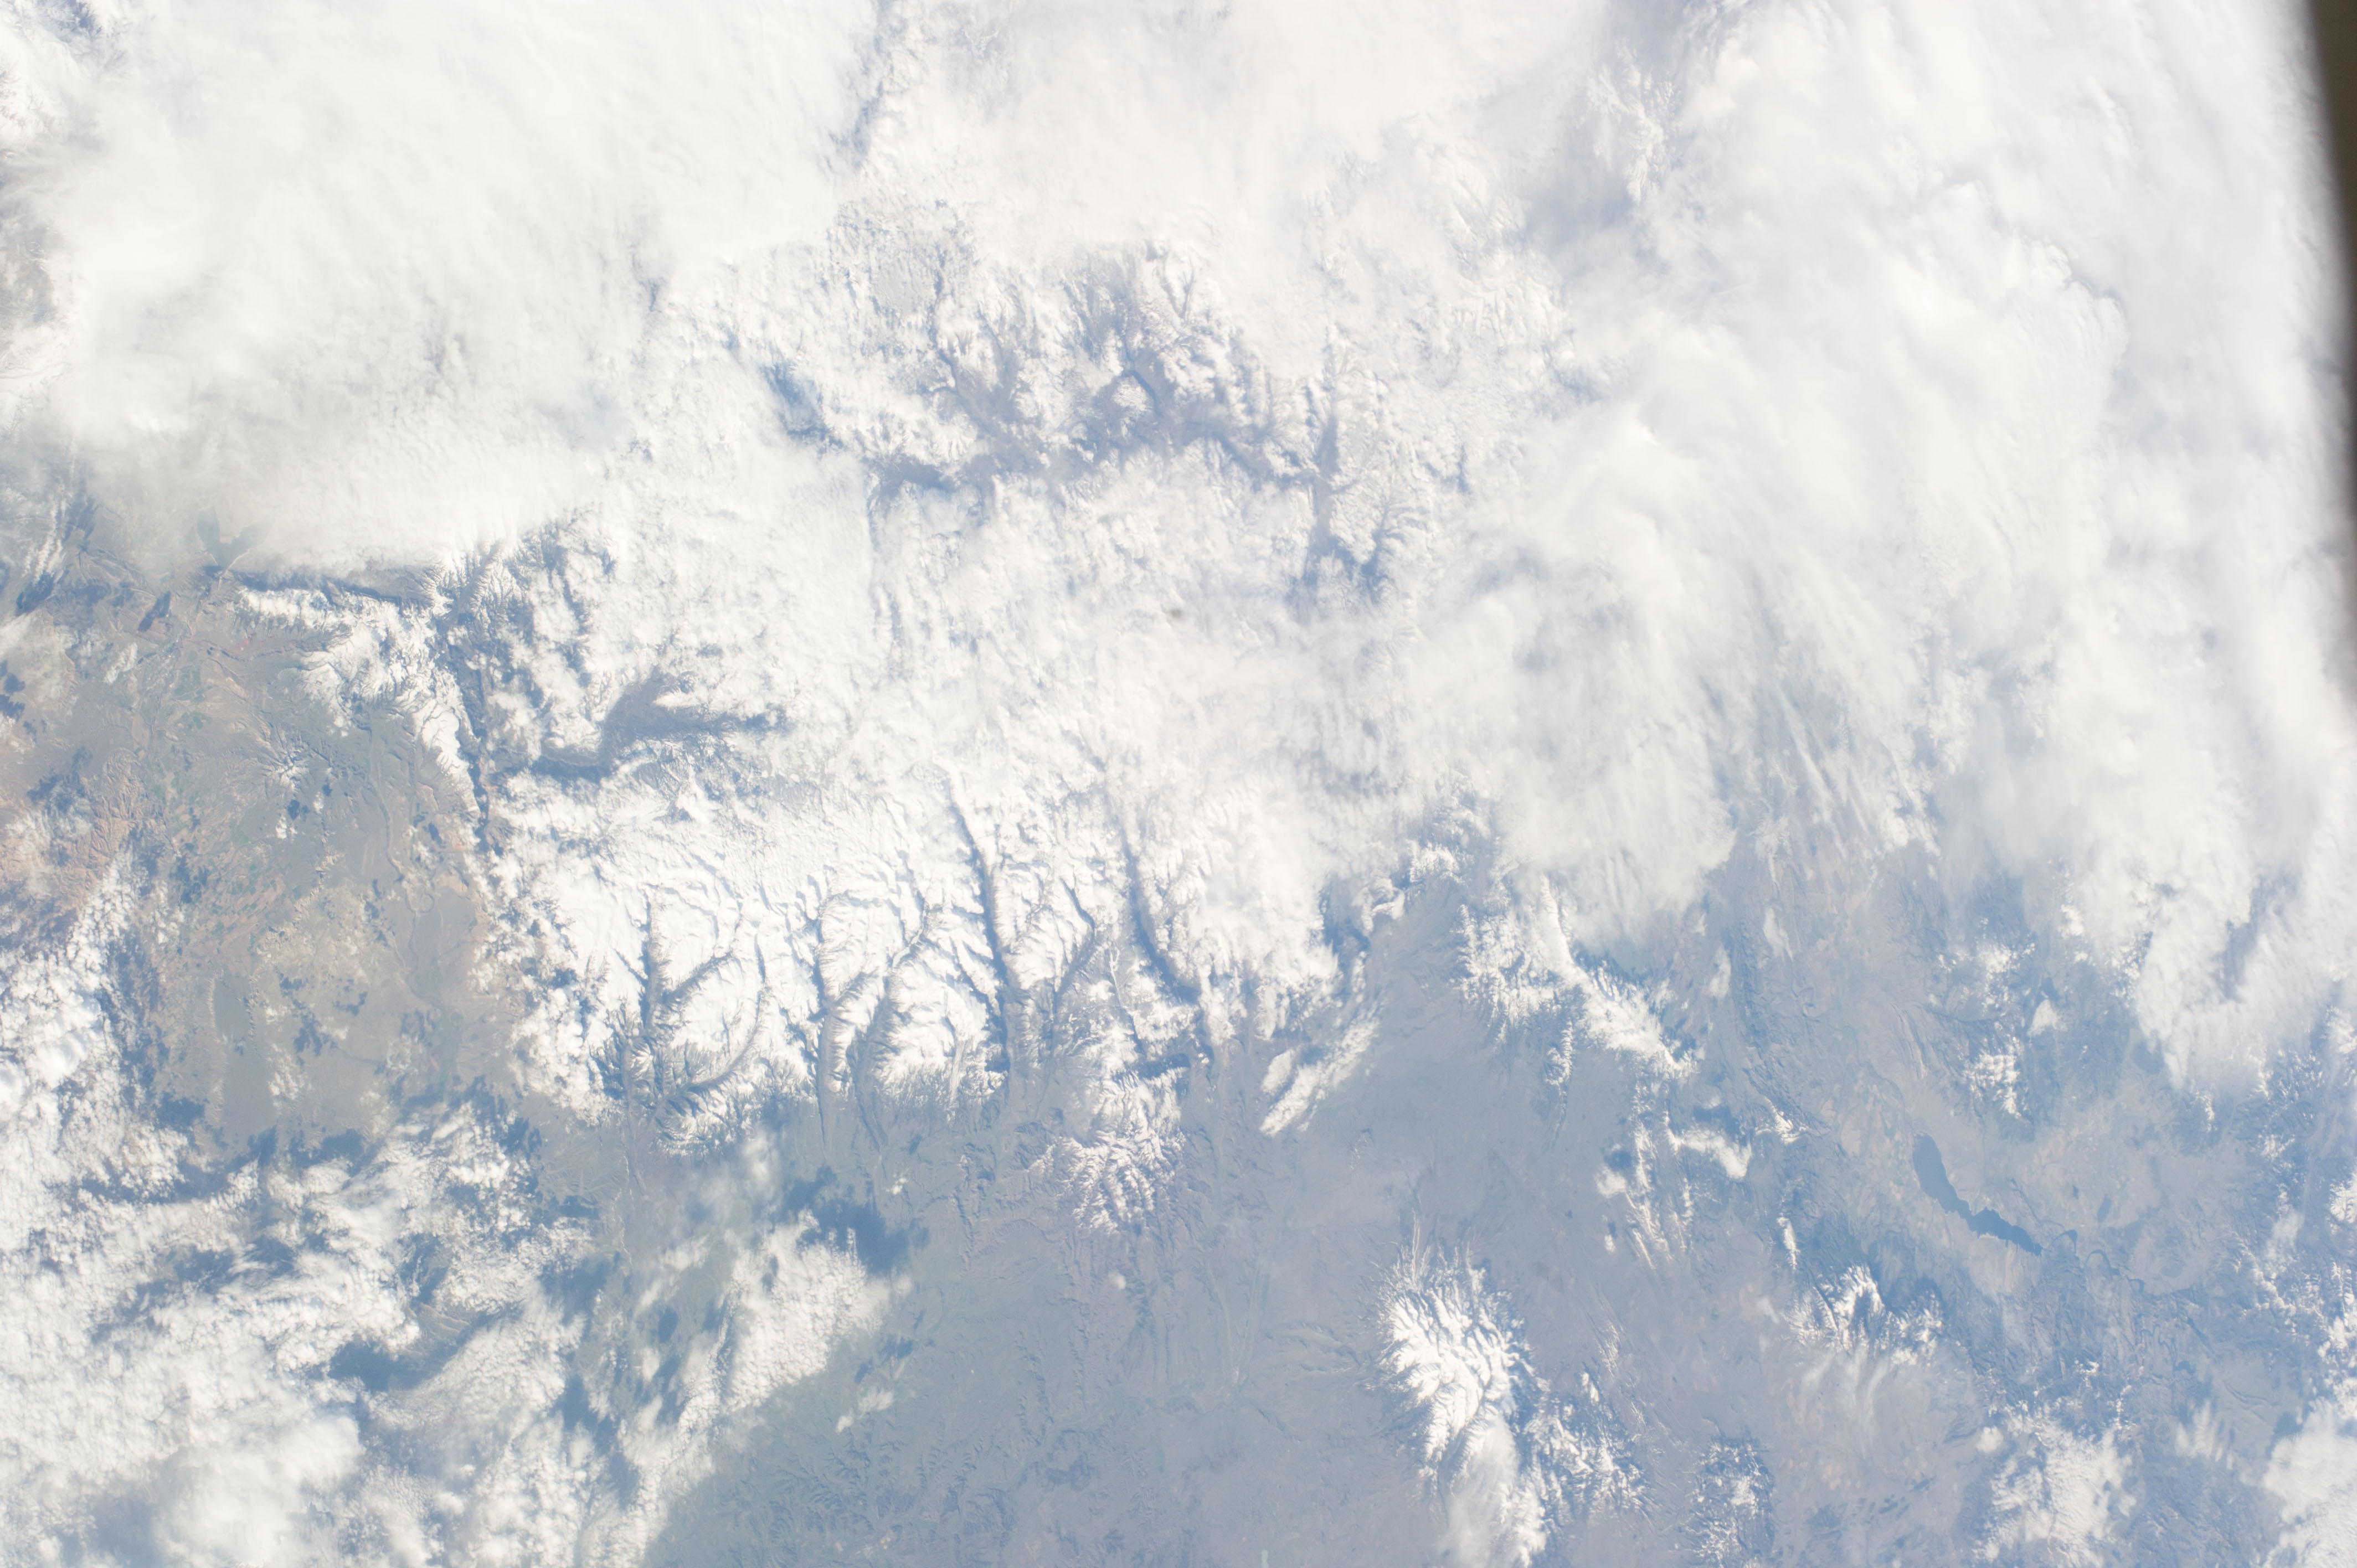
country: USA-MONTANA
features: MOUNTAINS, SNOW, CLOUDS, MISSOURI RIVER, CANYON FERRY LAKE, MT EDITH, CRAZY PEAK
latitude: 45.2
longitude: -110.1
